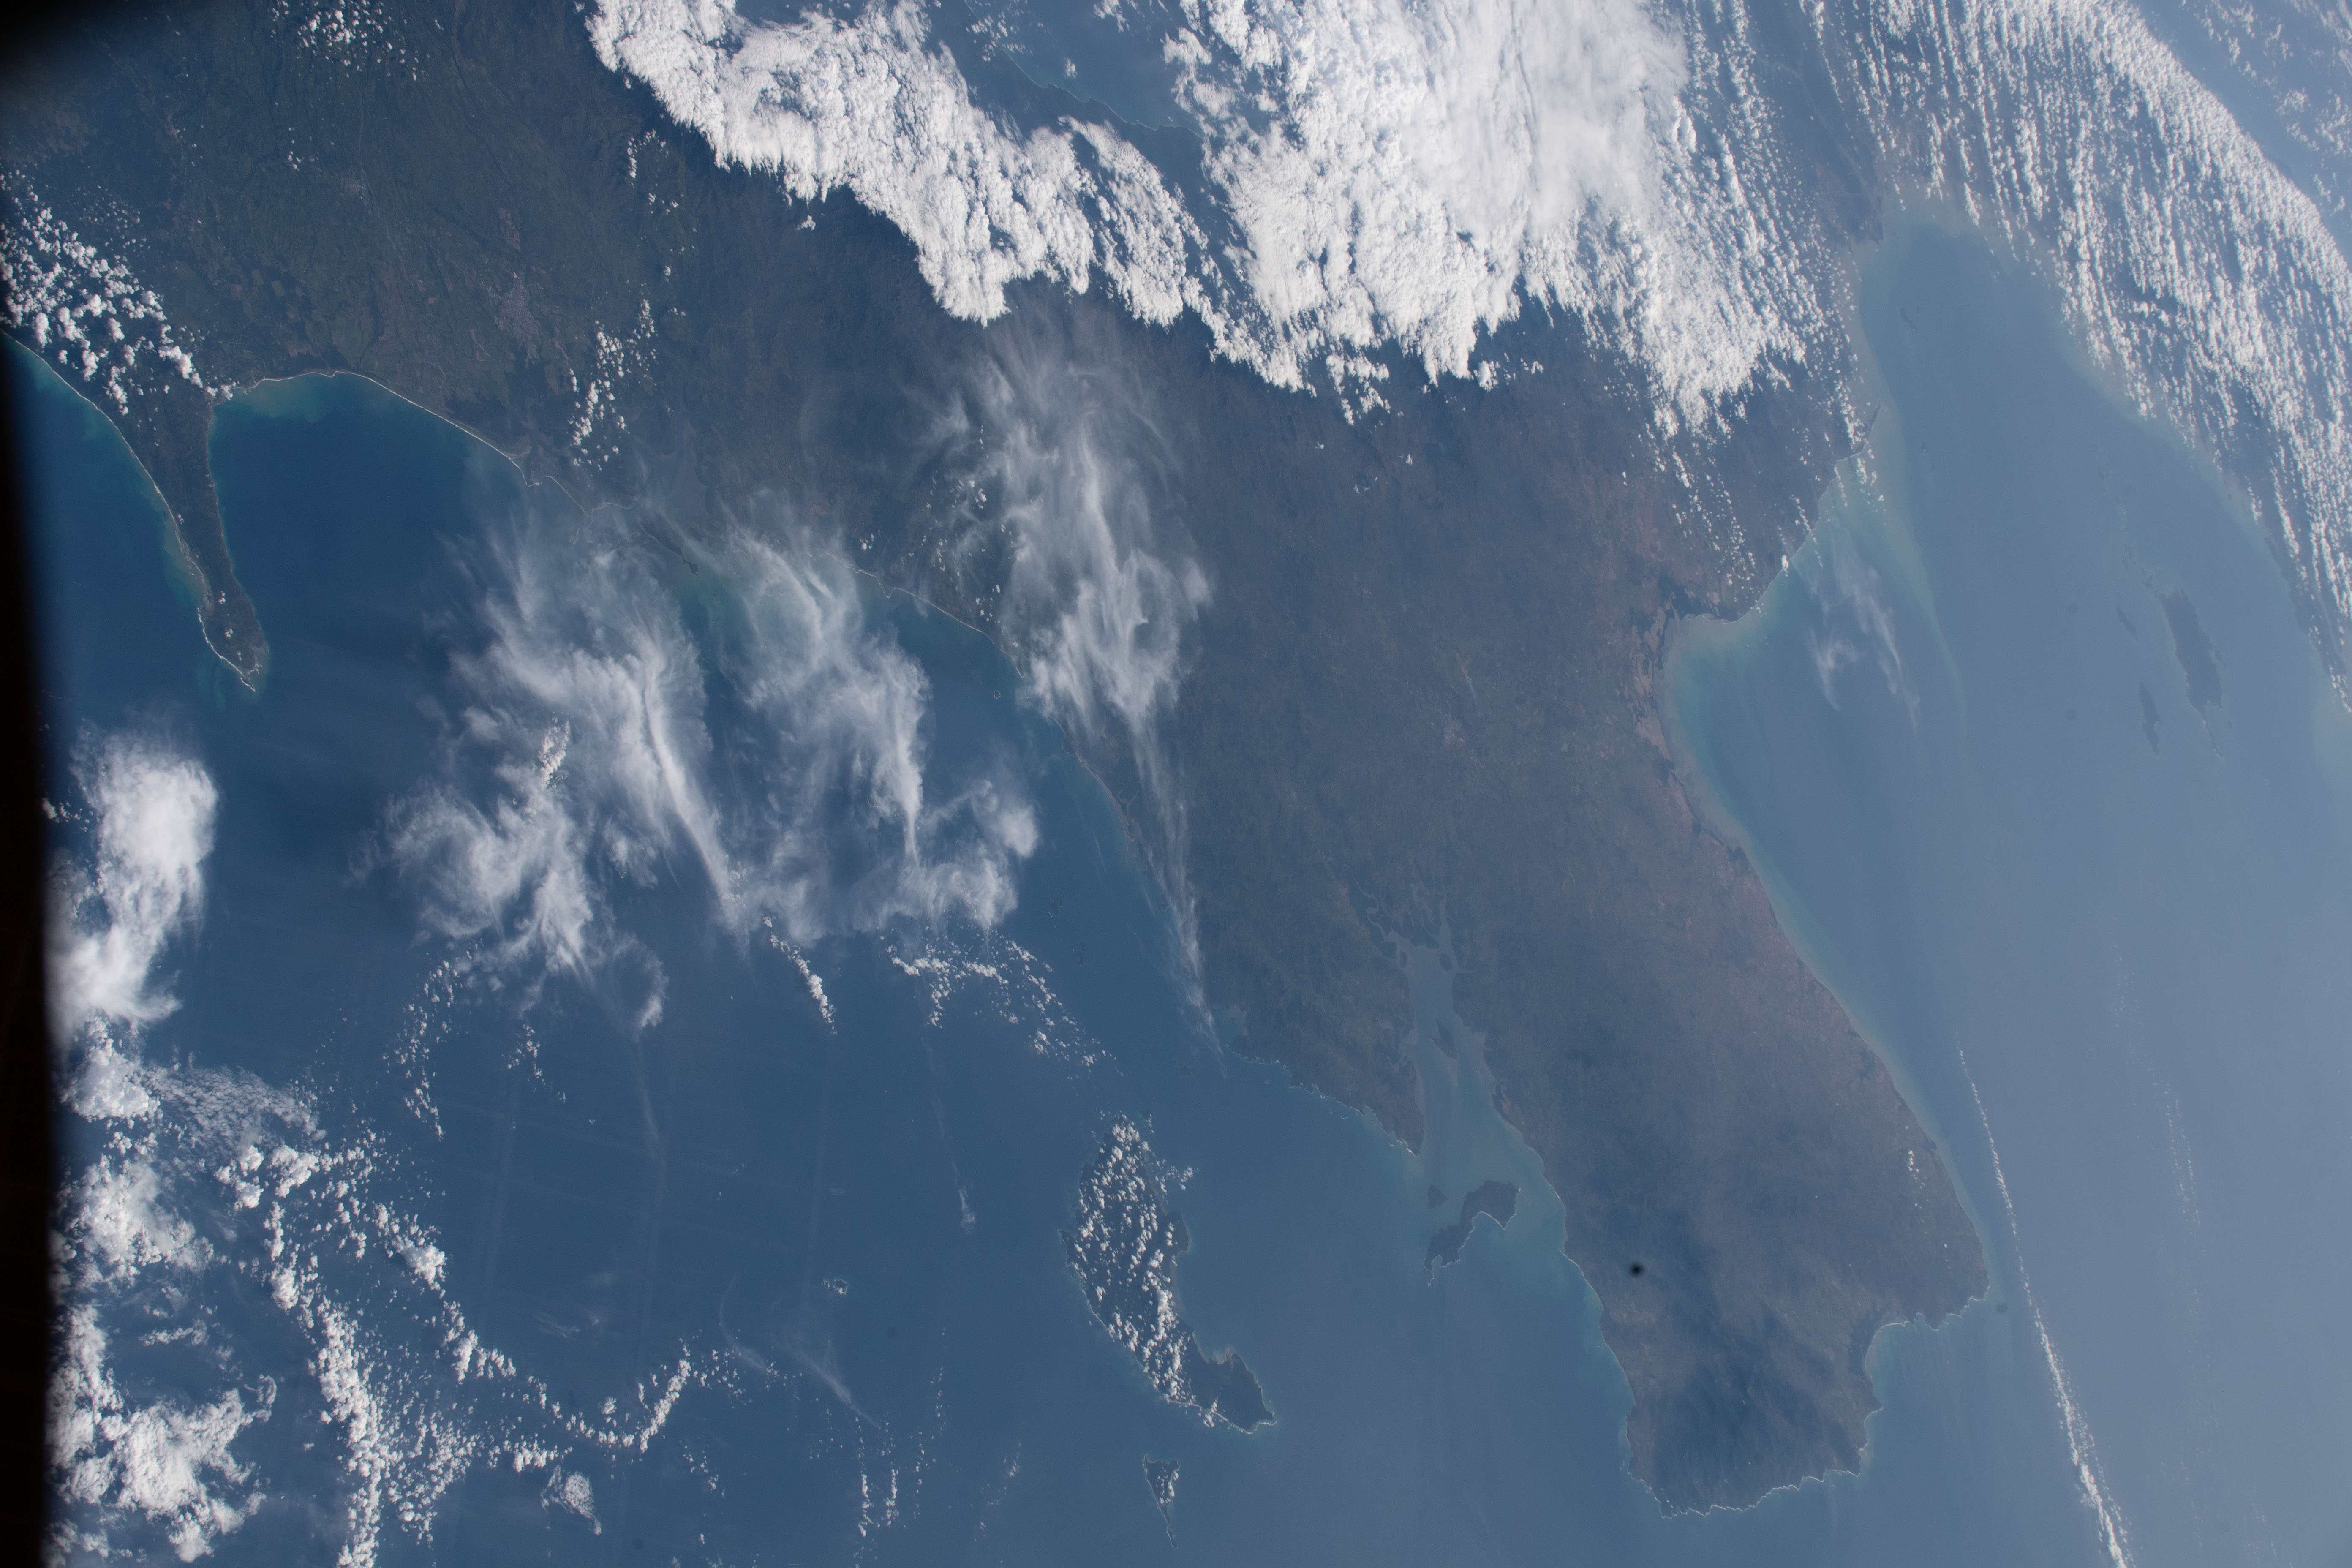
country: PANAMA
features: COIBA ISLAND, HUMEDALES DEL GOFO DE MONTIJO, ISLA CEBACO, GULF OF PARITA, ISLA DEL RAY, GULF OF PANAMA
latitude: 8.0
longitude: -81.6
